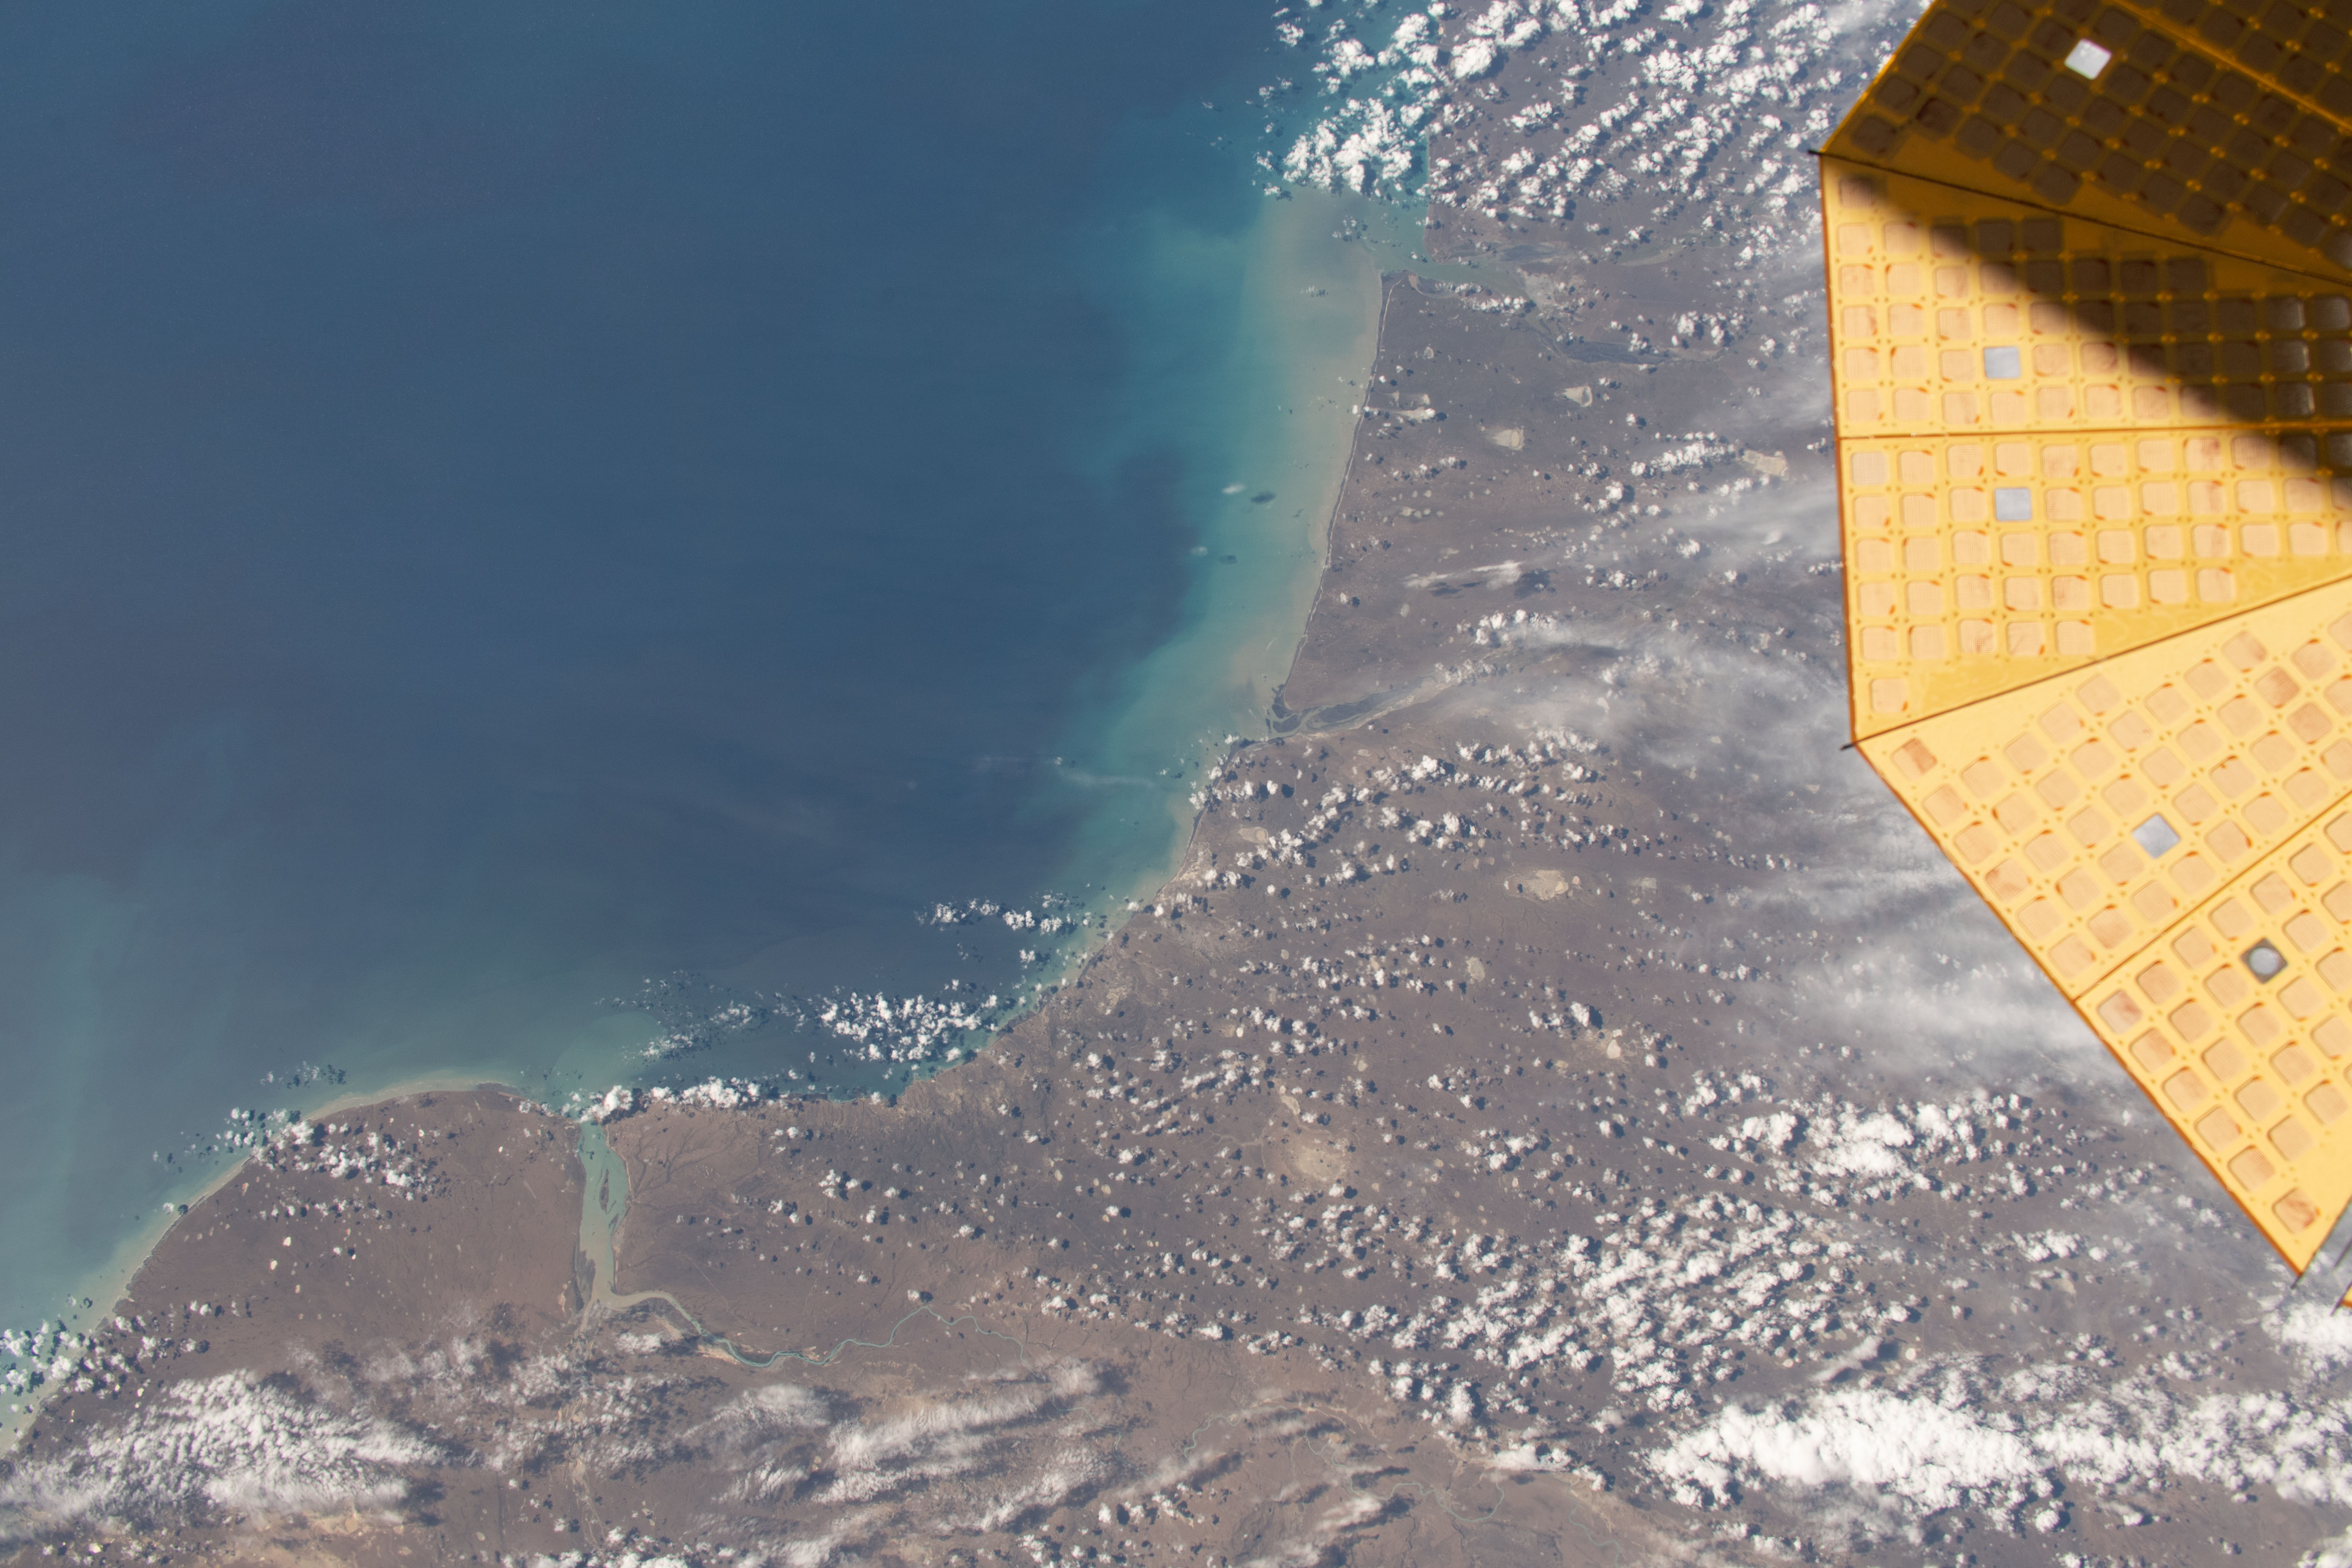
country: ARGENTINA
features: BAHIA GRANDE, SANTA CRUZ
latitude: -51.5
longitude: -69.0
